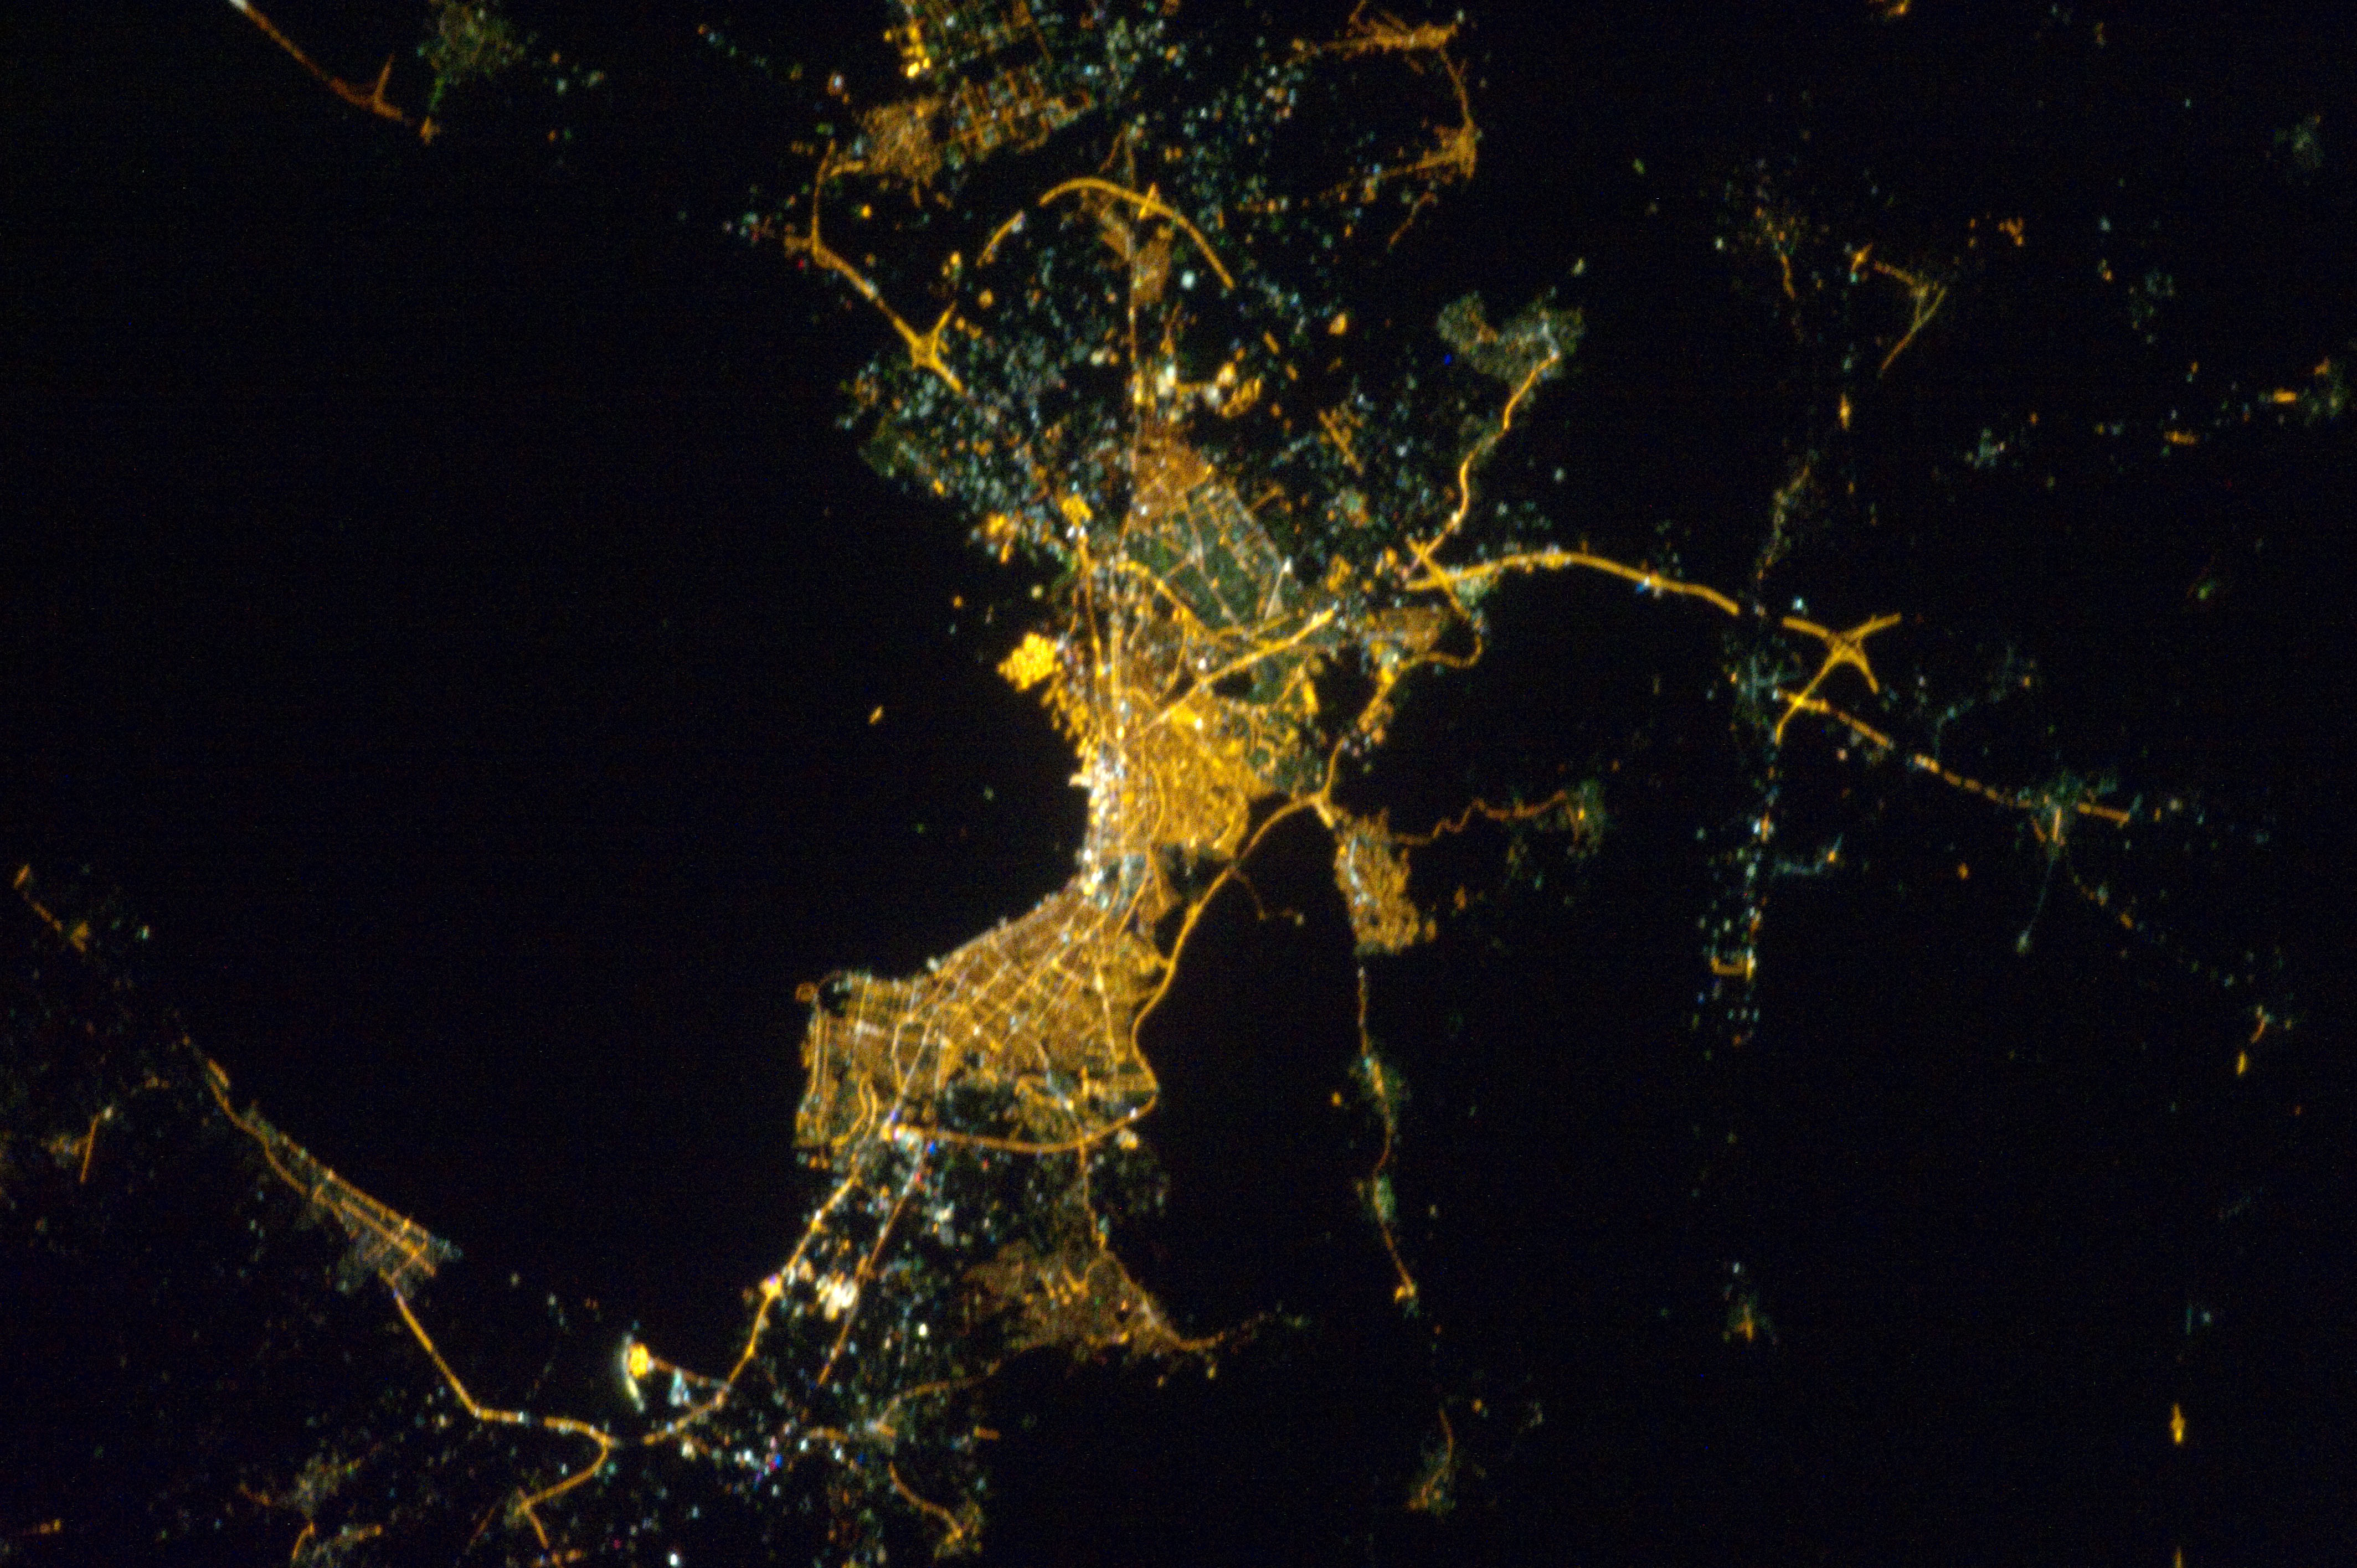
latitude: 40.6
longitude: 22.9
